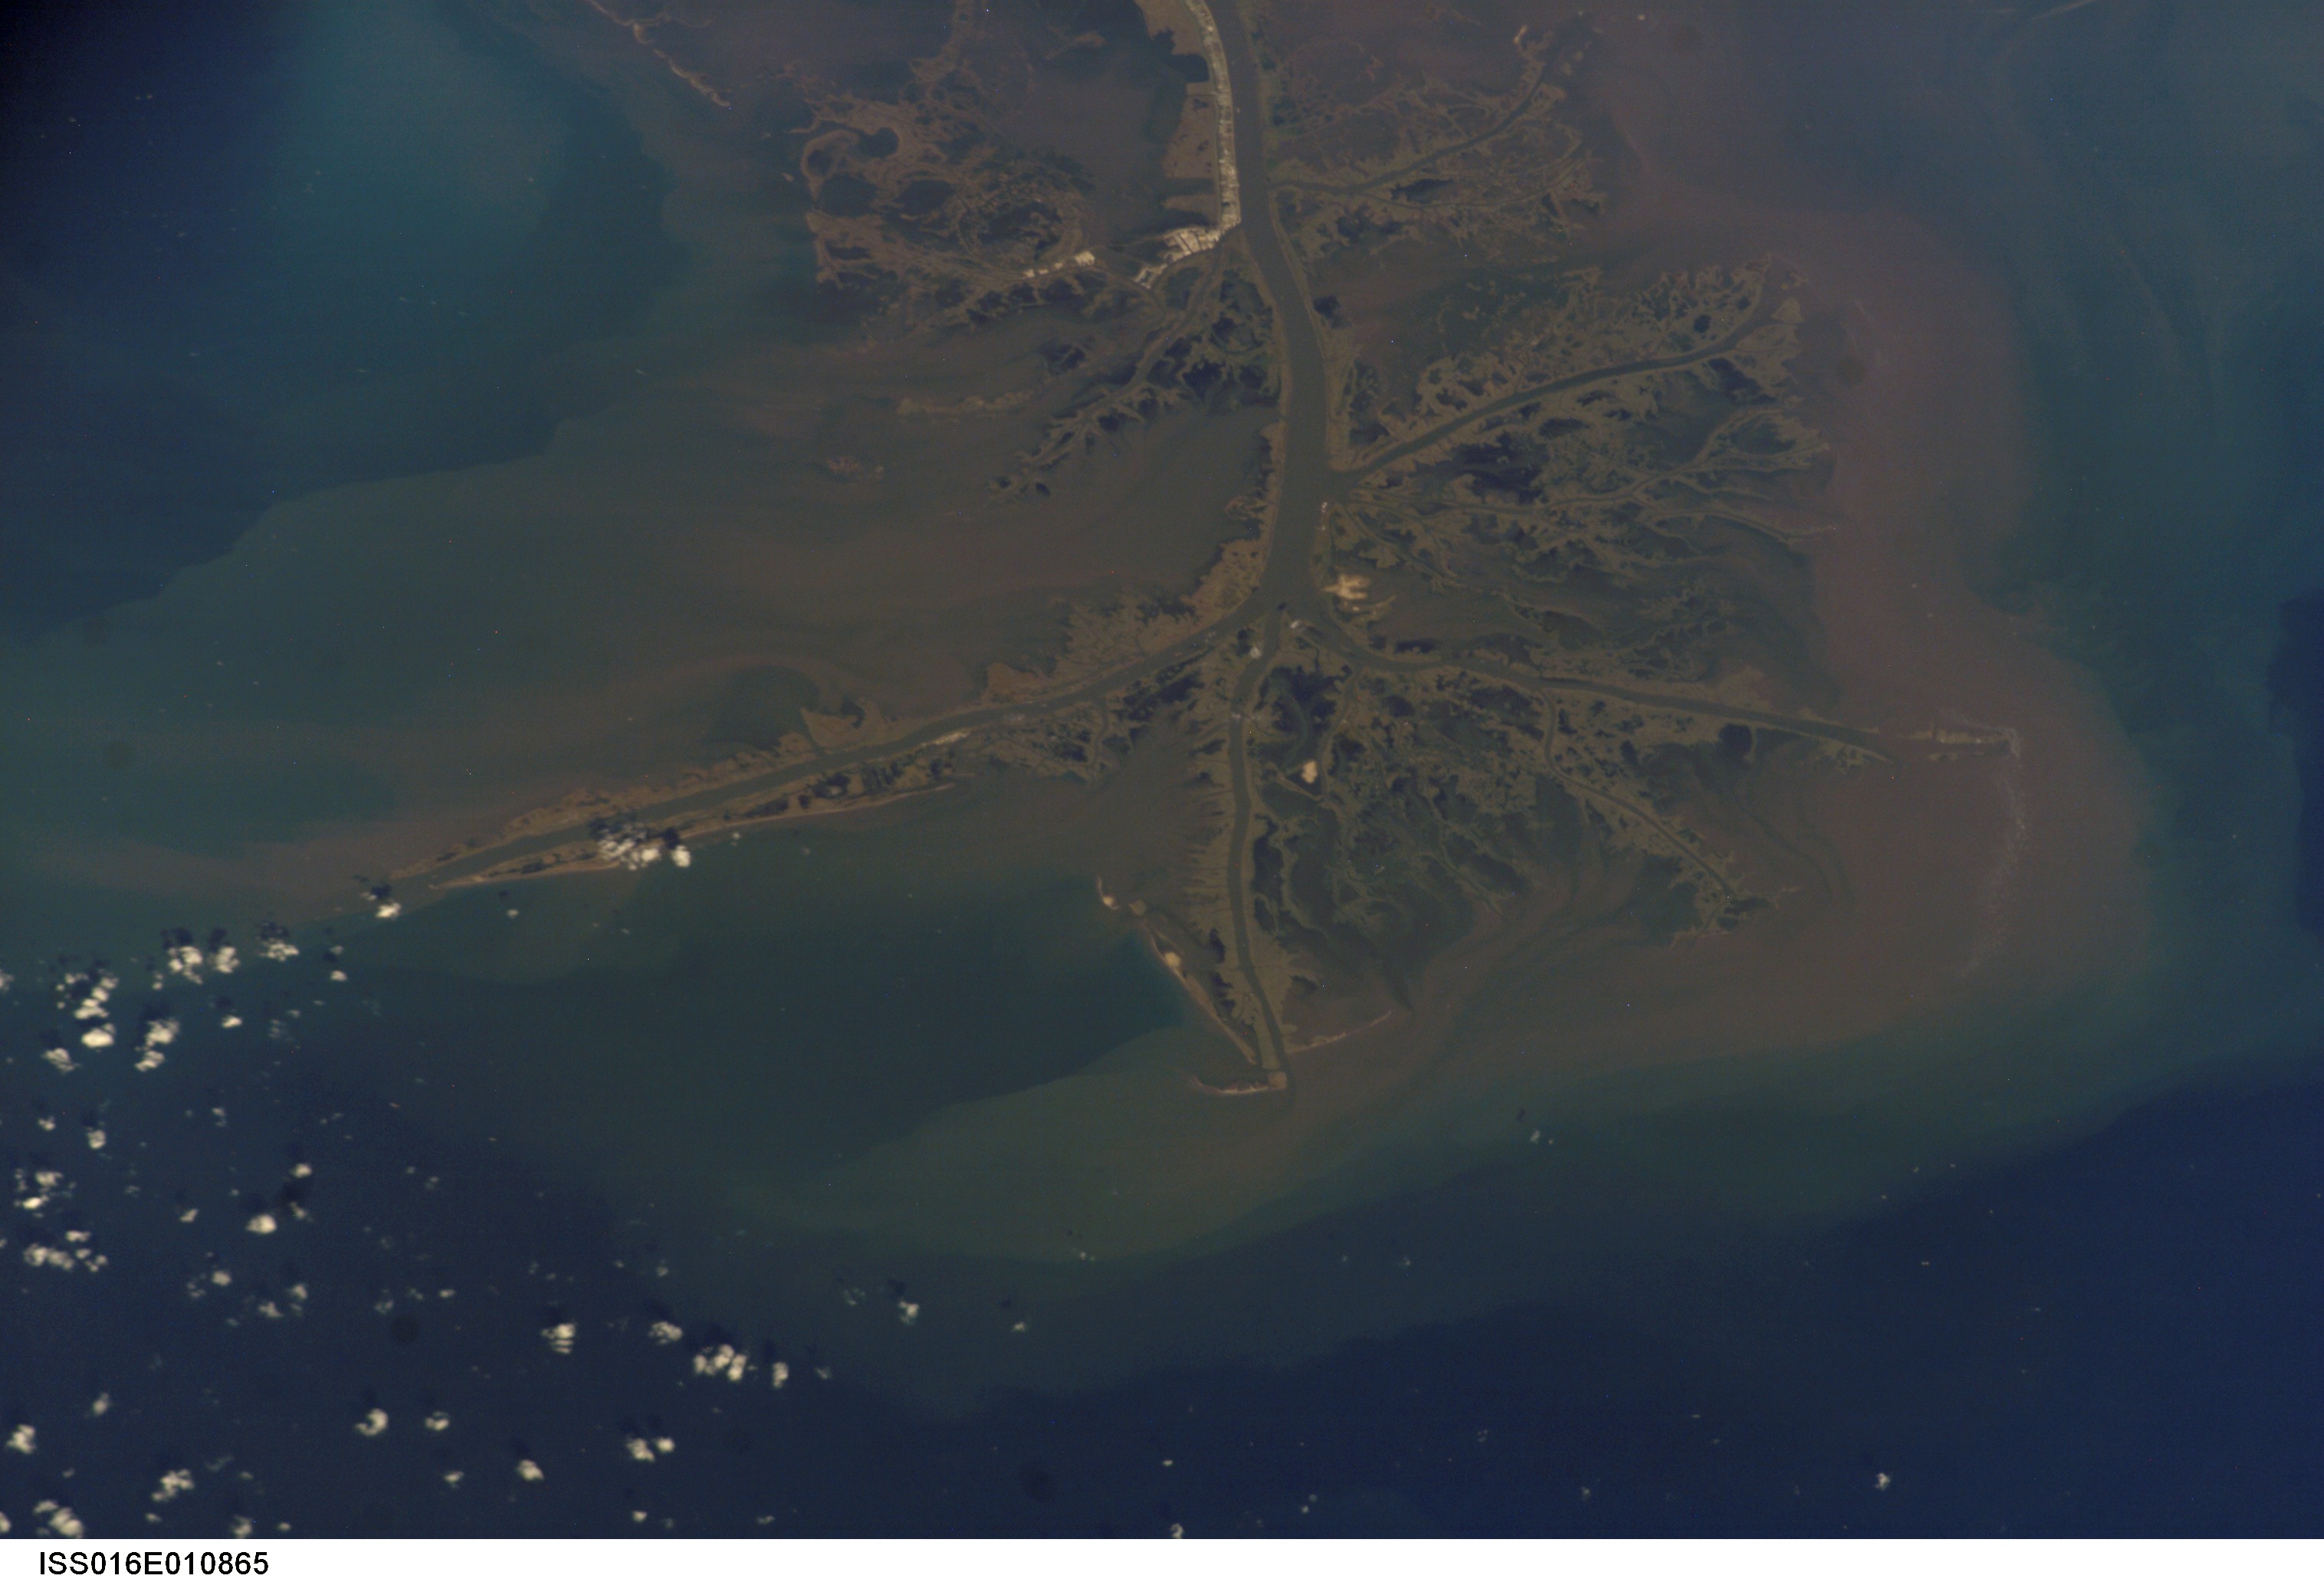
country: USA-LOUISIANA
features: MISSISSIPPI R. DELTA, SEDIMENT
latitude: 29.0
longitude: -89.0
